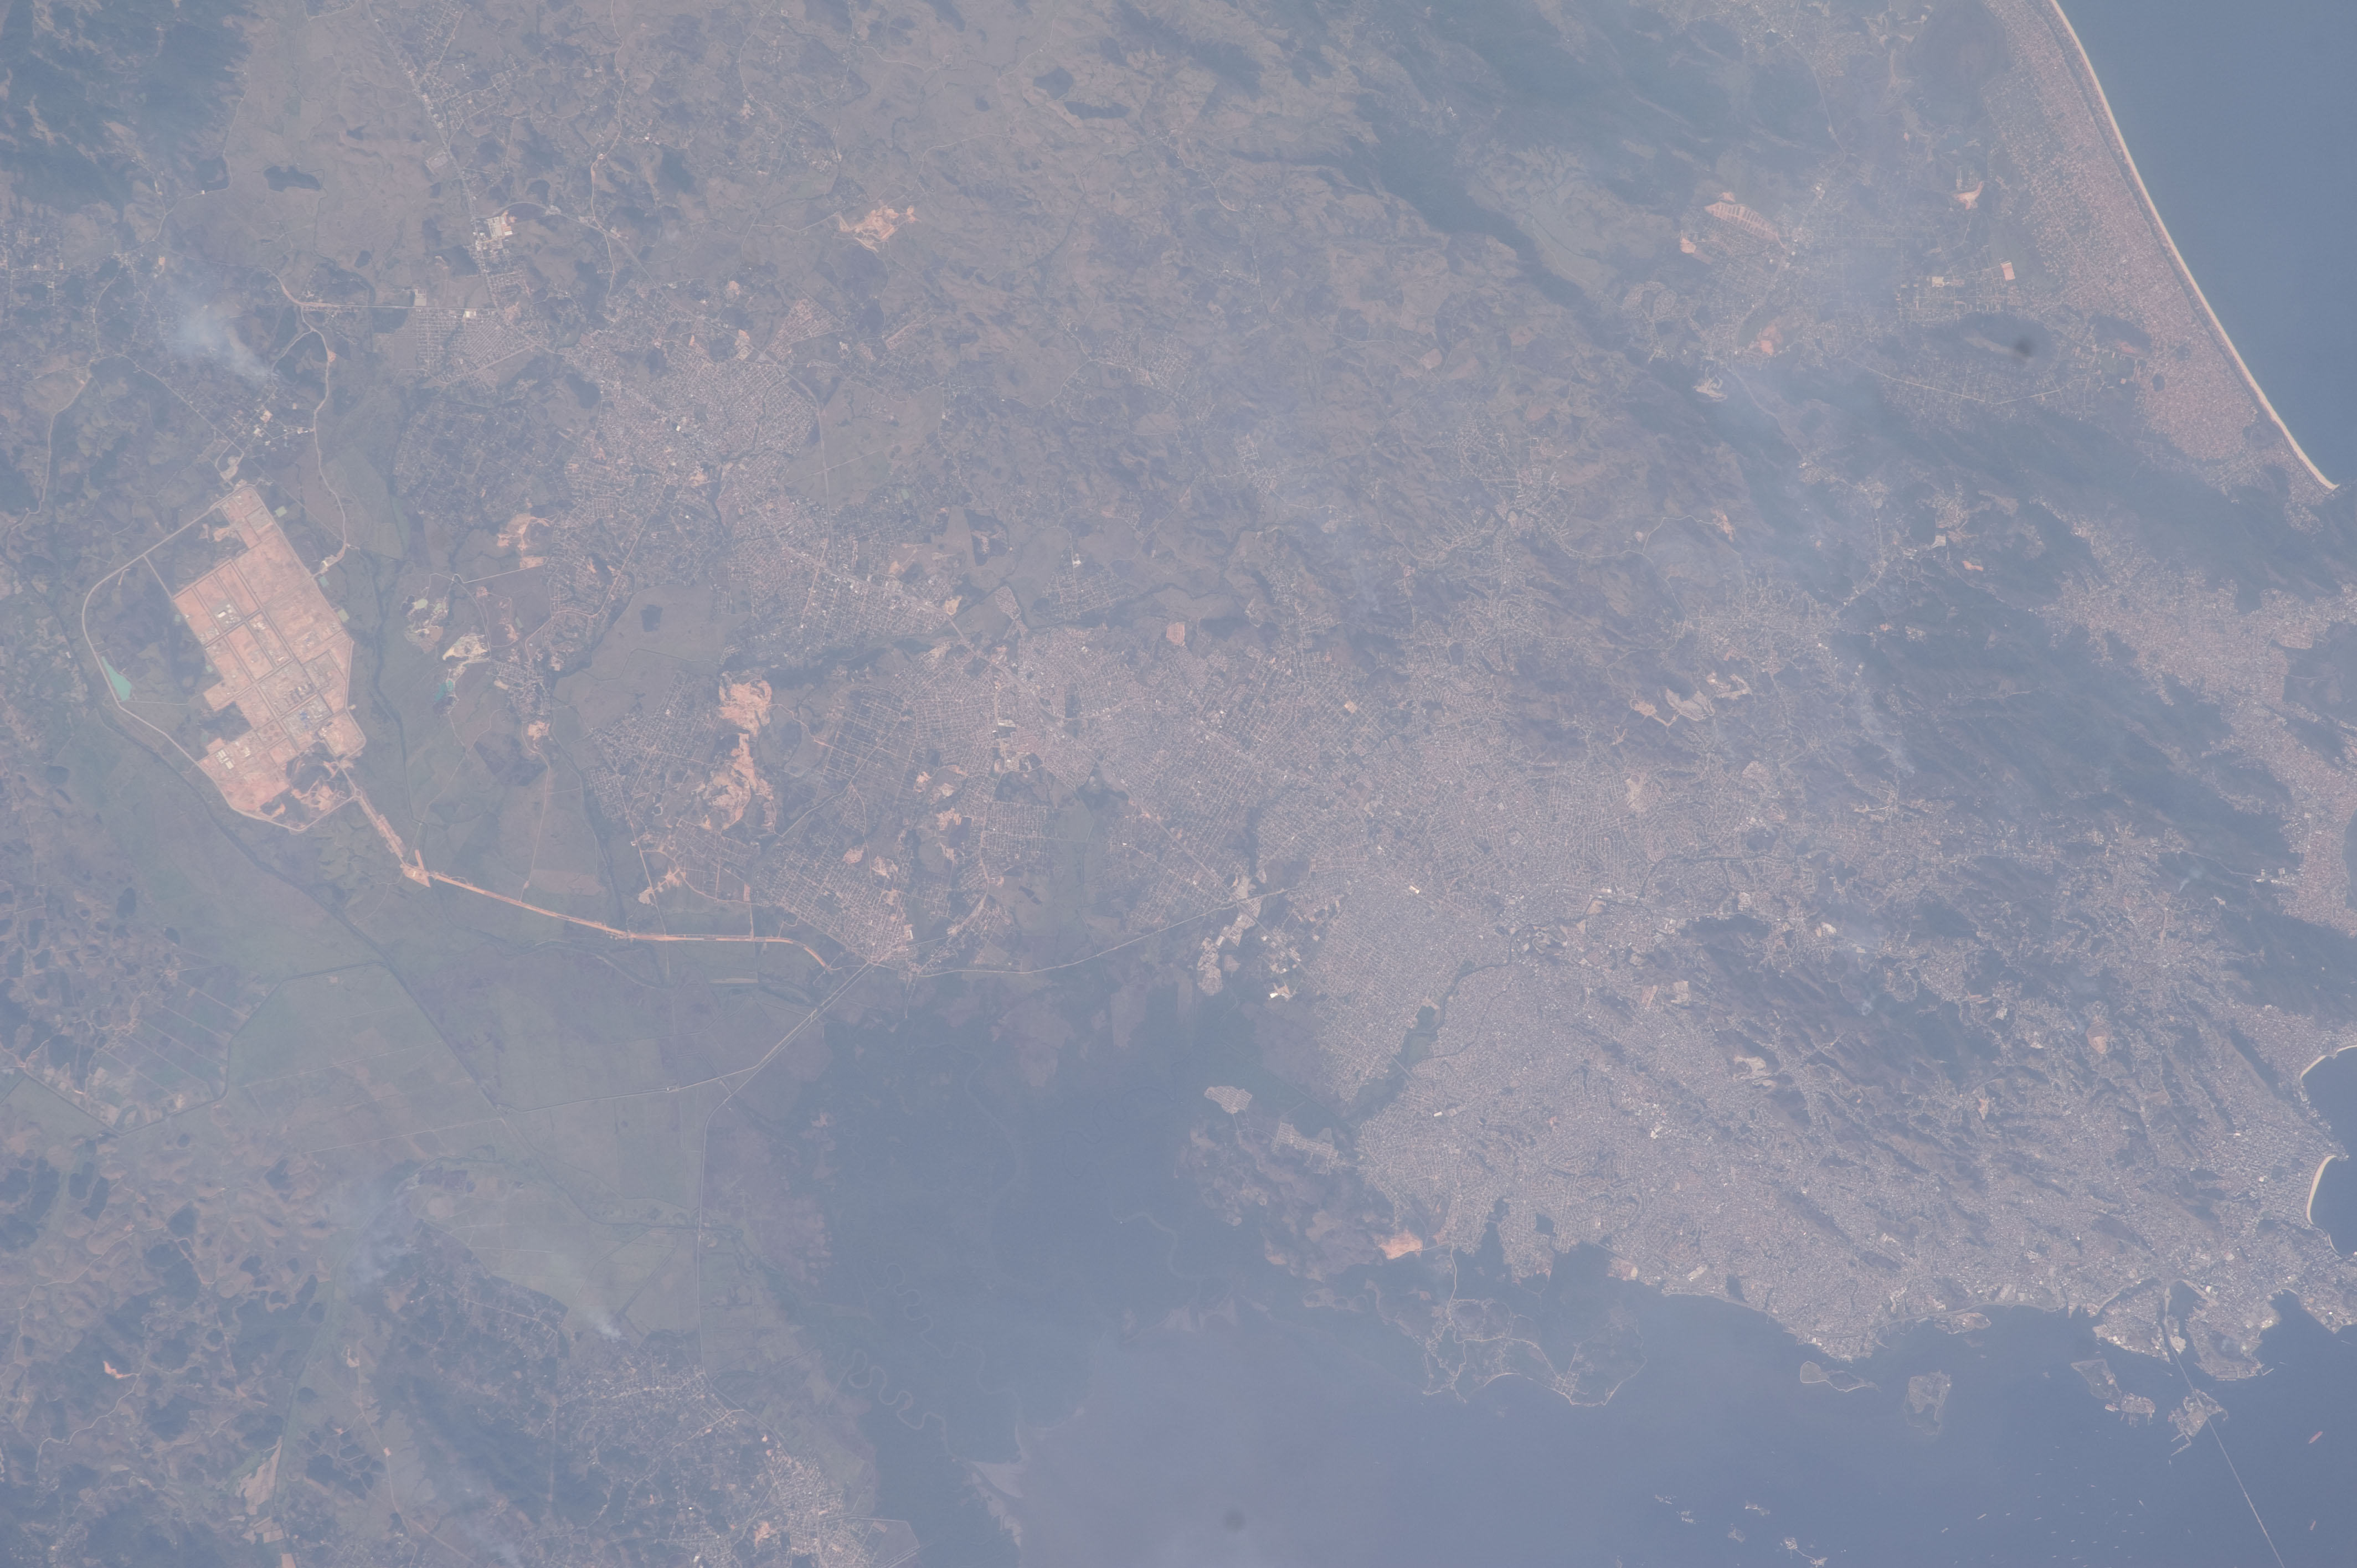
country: BRAZIL
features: GUANABARA B., SHIPS, SAO GONCALO
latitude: -22.8
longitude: -43.0
